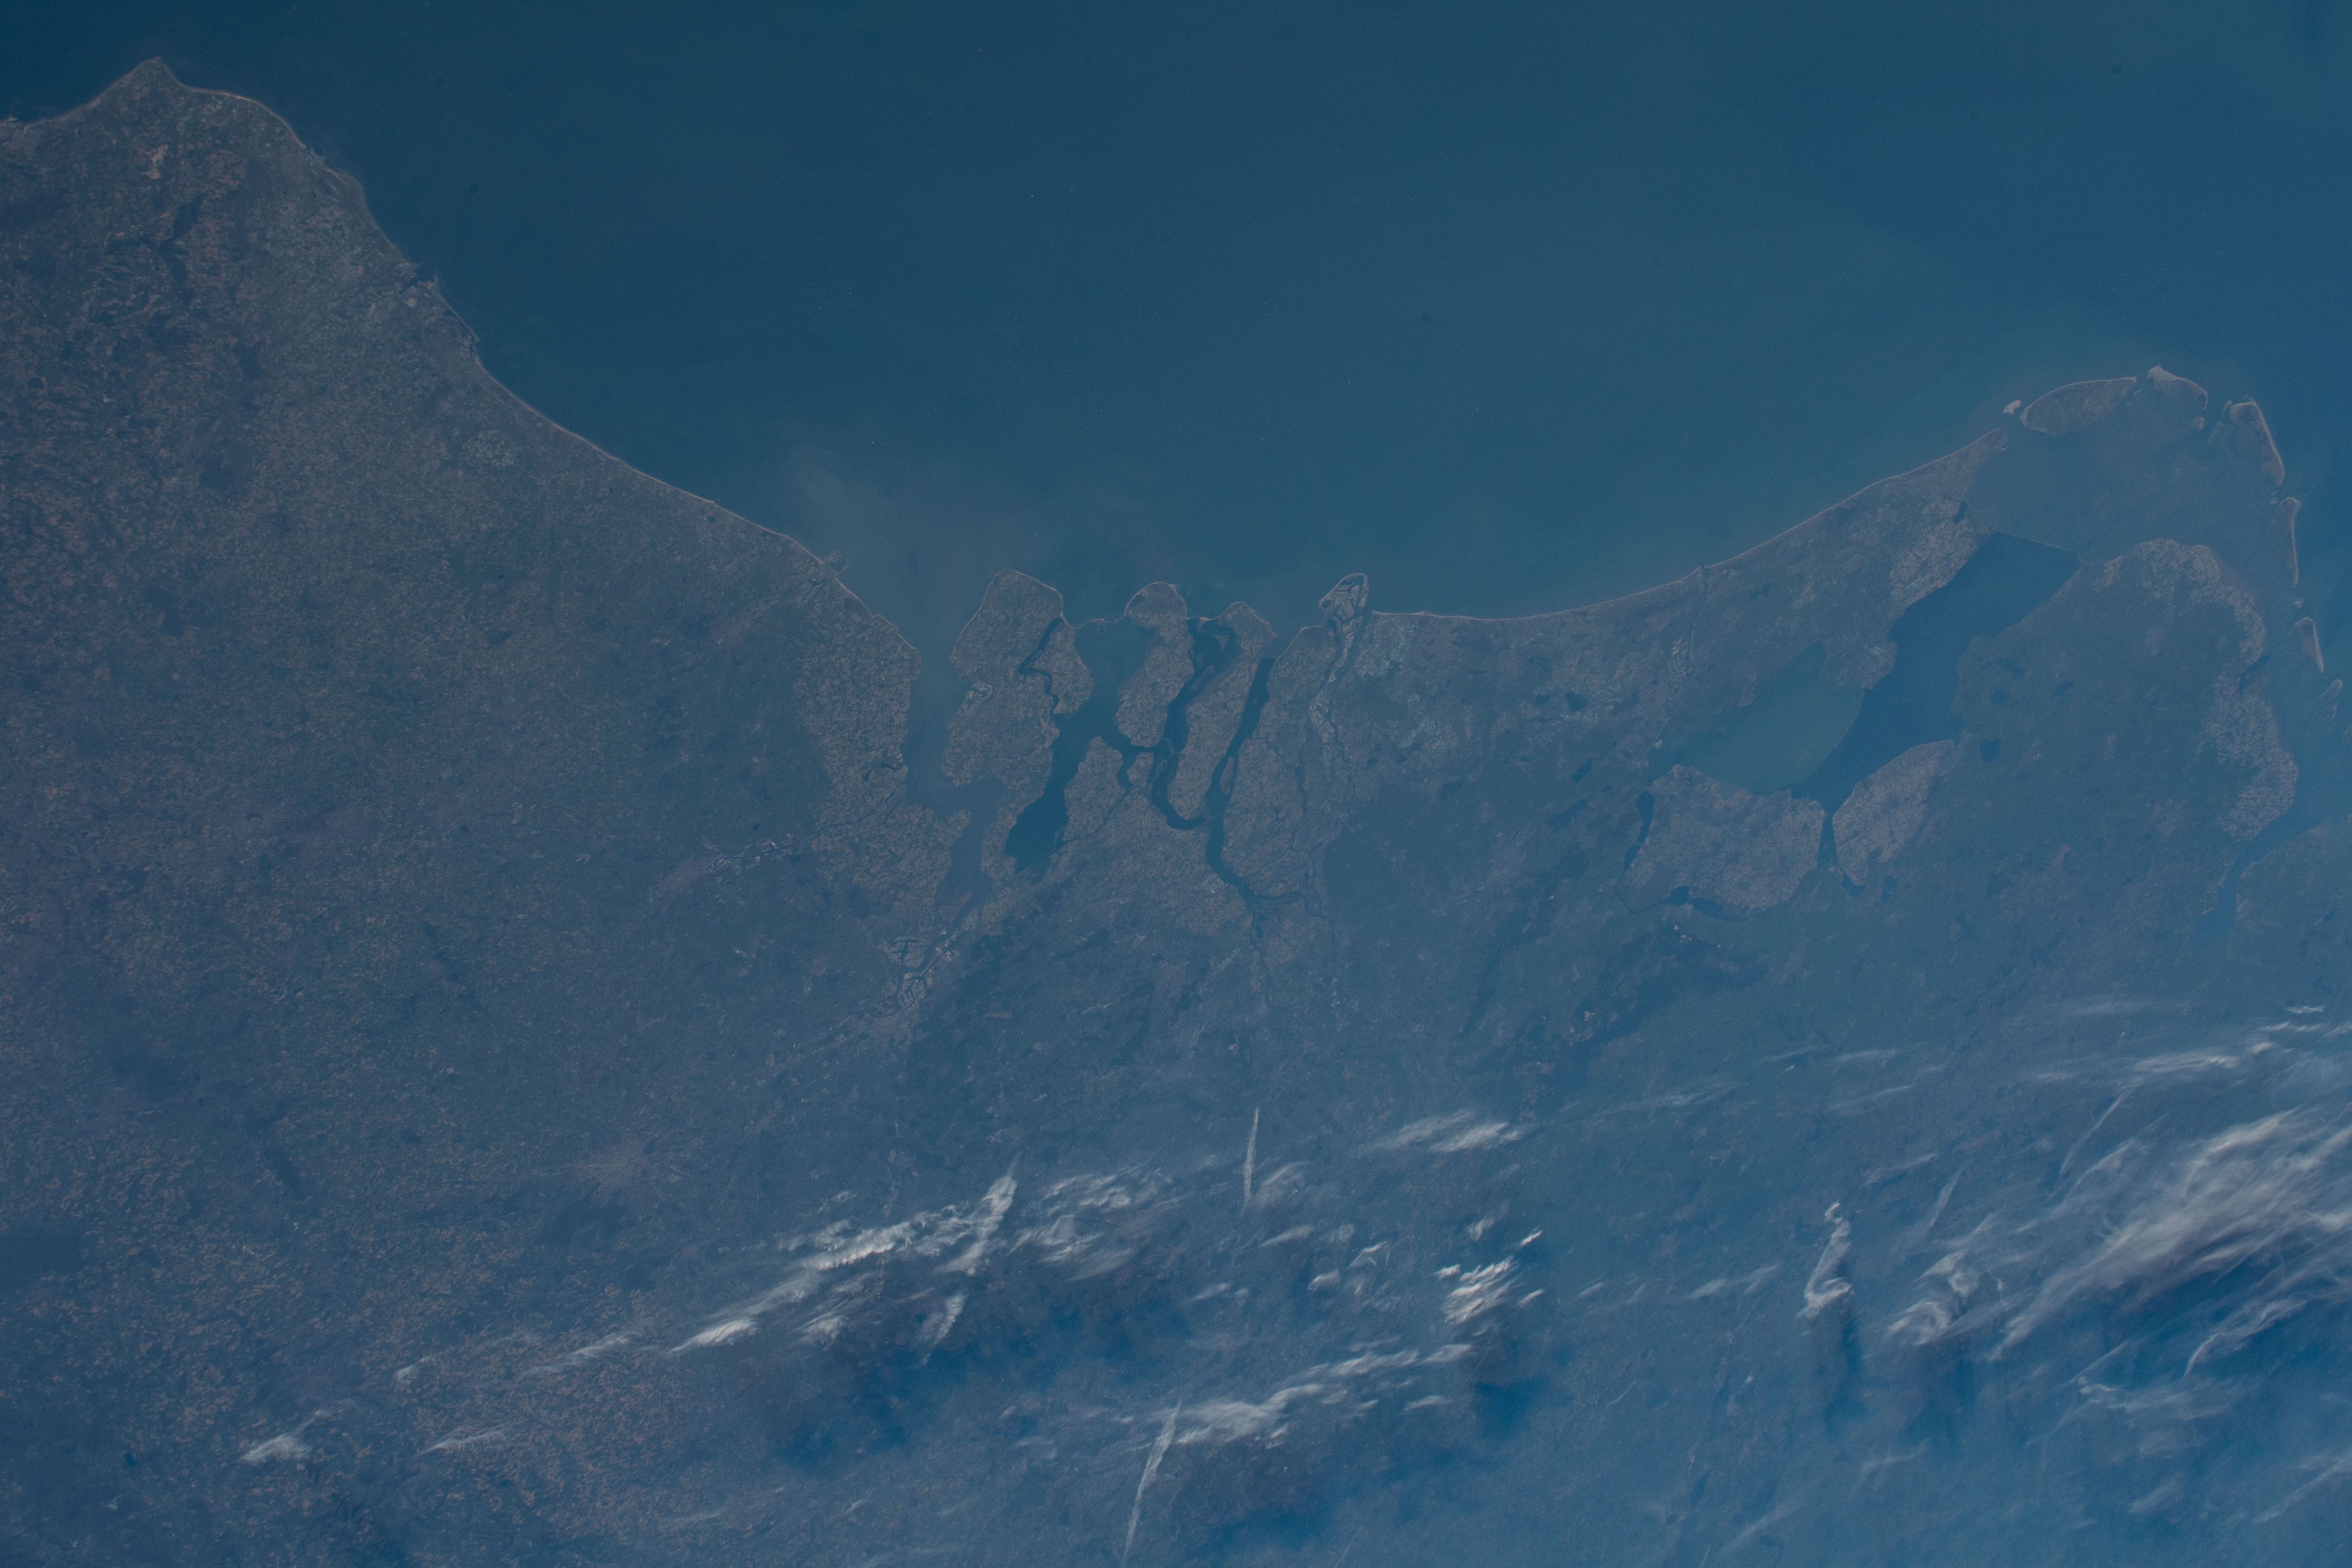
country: NETHERLANDS
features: HARINGVLIET LAKE, GREVELINGEN LAKE
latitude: 51.5
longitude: 4.5
